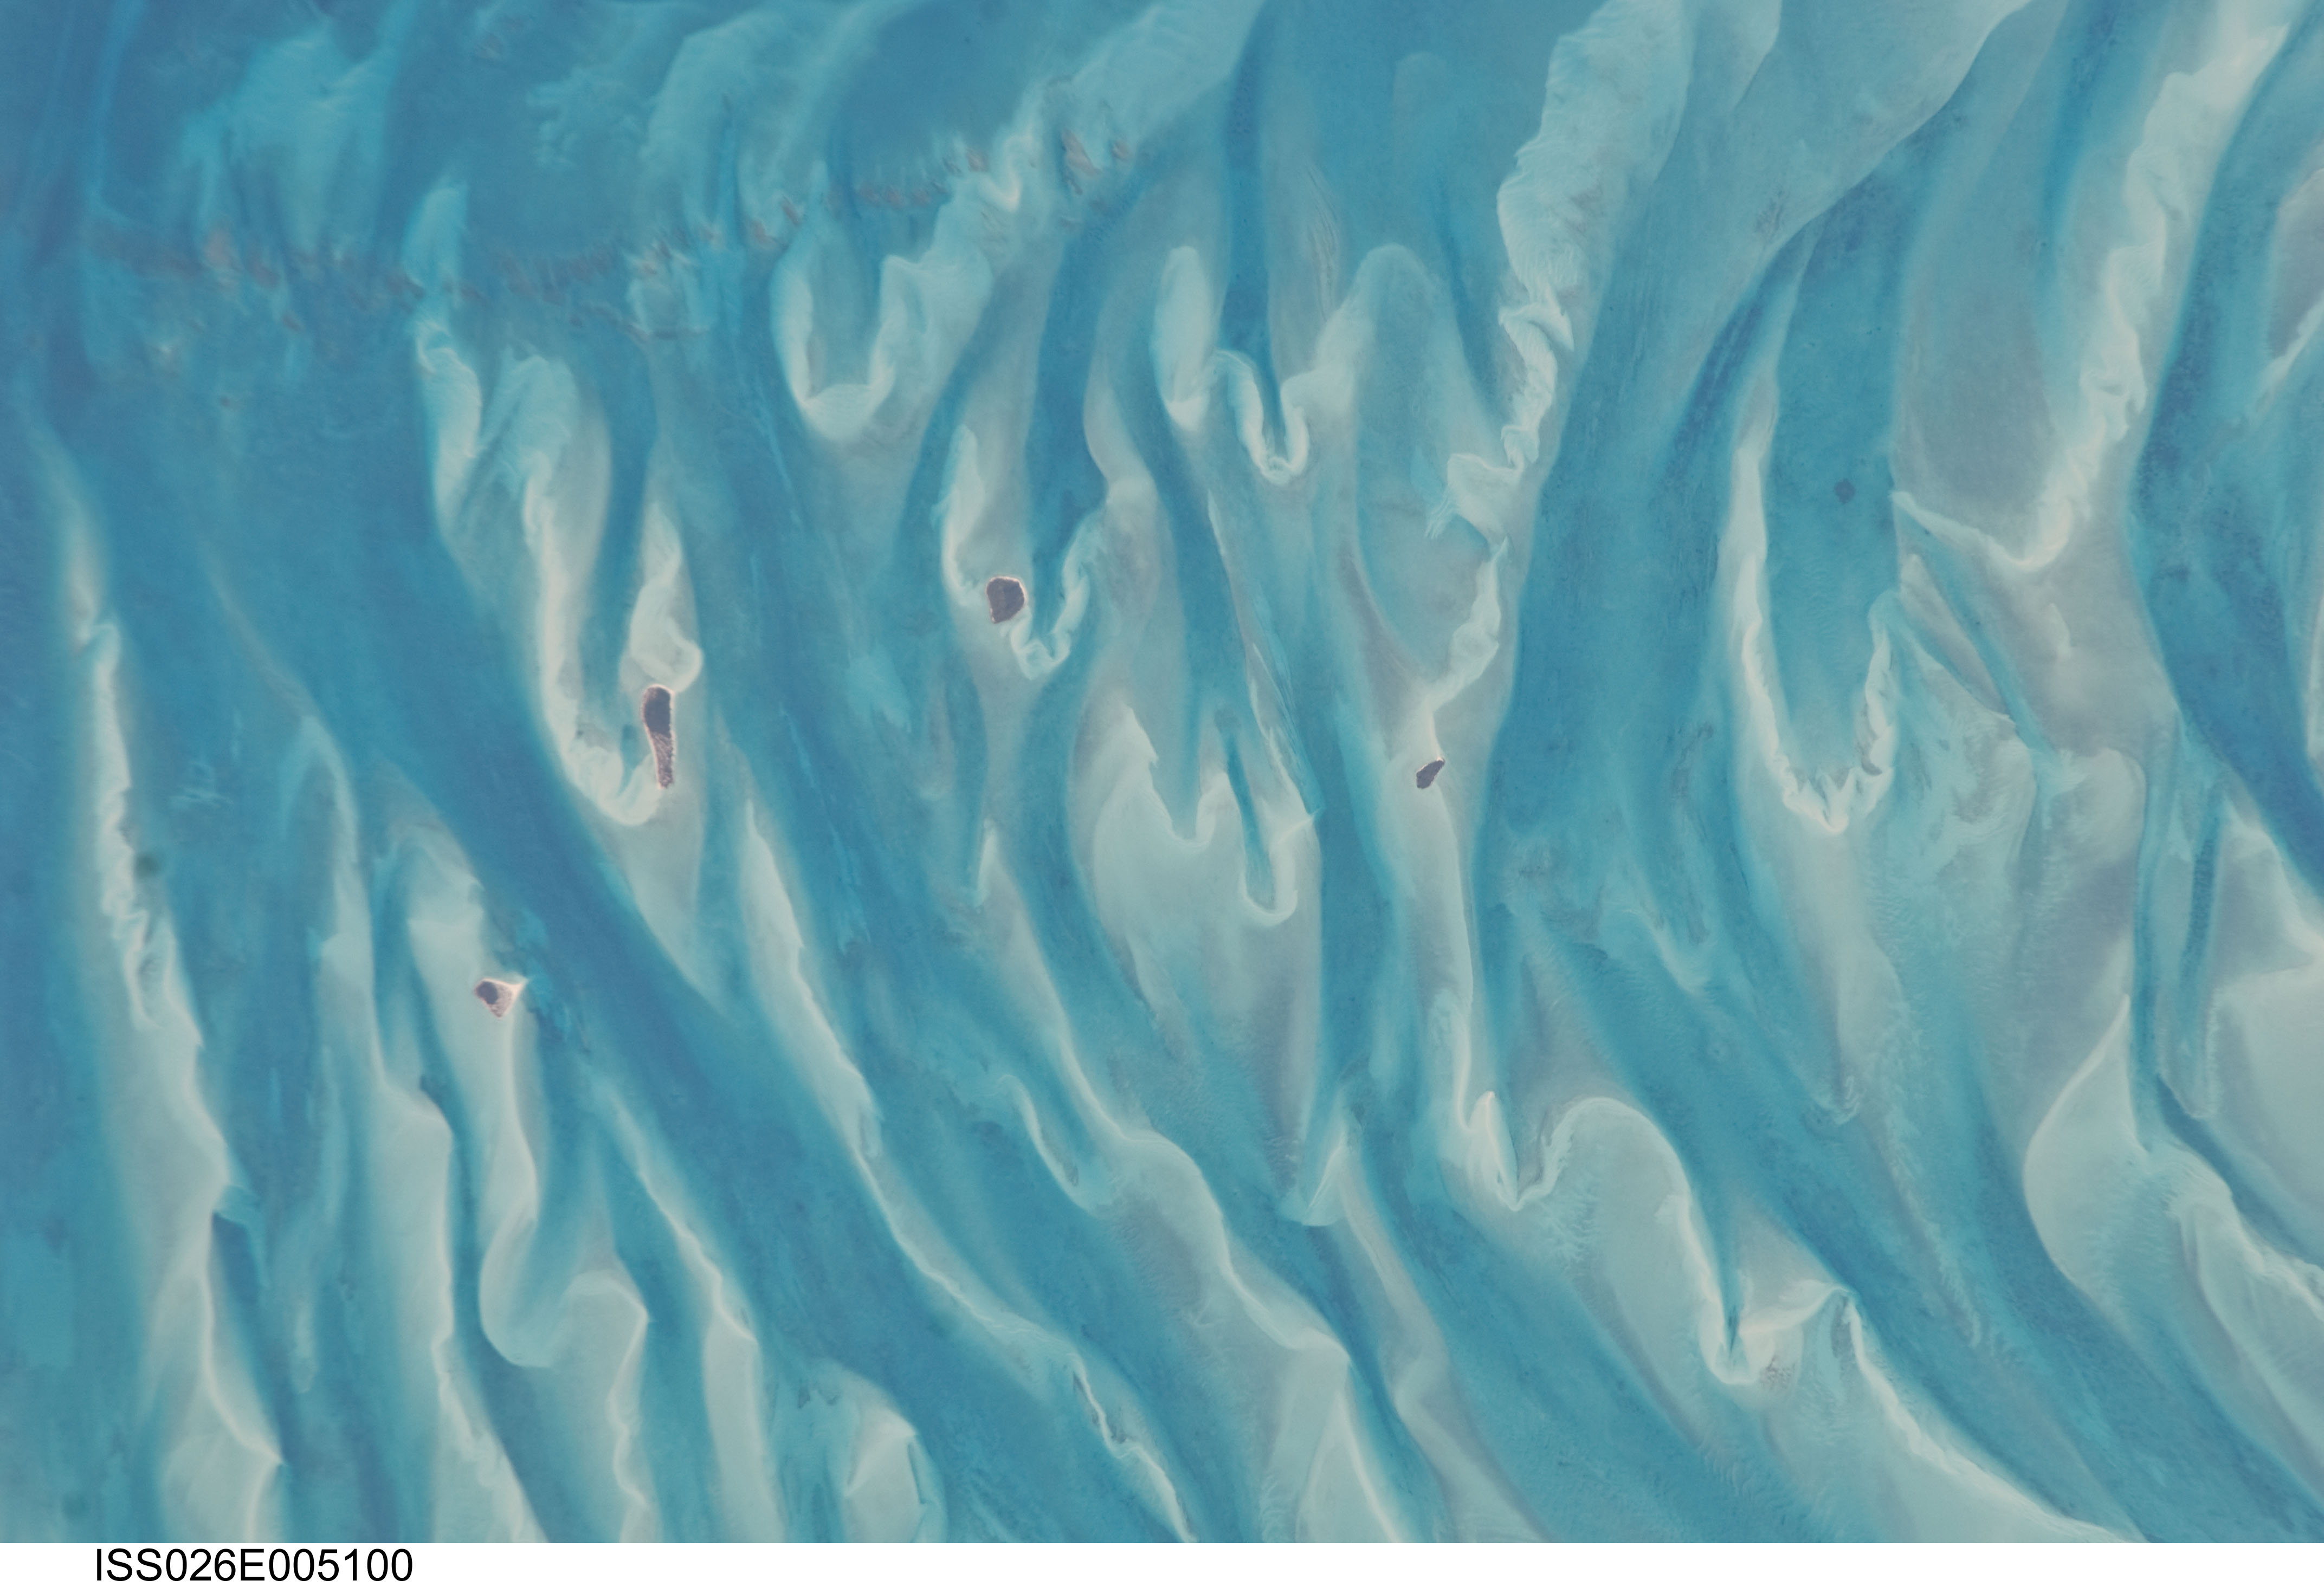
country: BAHAMAS
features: SMALL CAYS, GREAT BAHAMA BANK WEST OF ELEUTHERA ISLAND, SHOALS, CHANNELS
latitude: 24.9
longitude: -76.4
